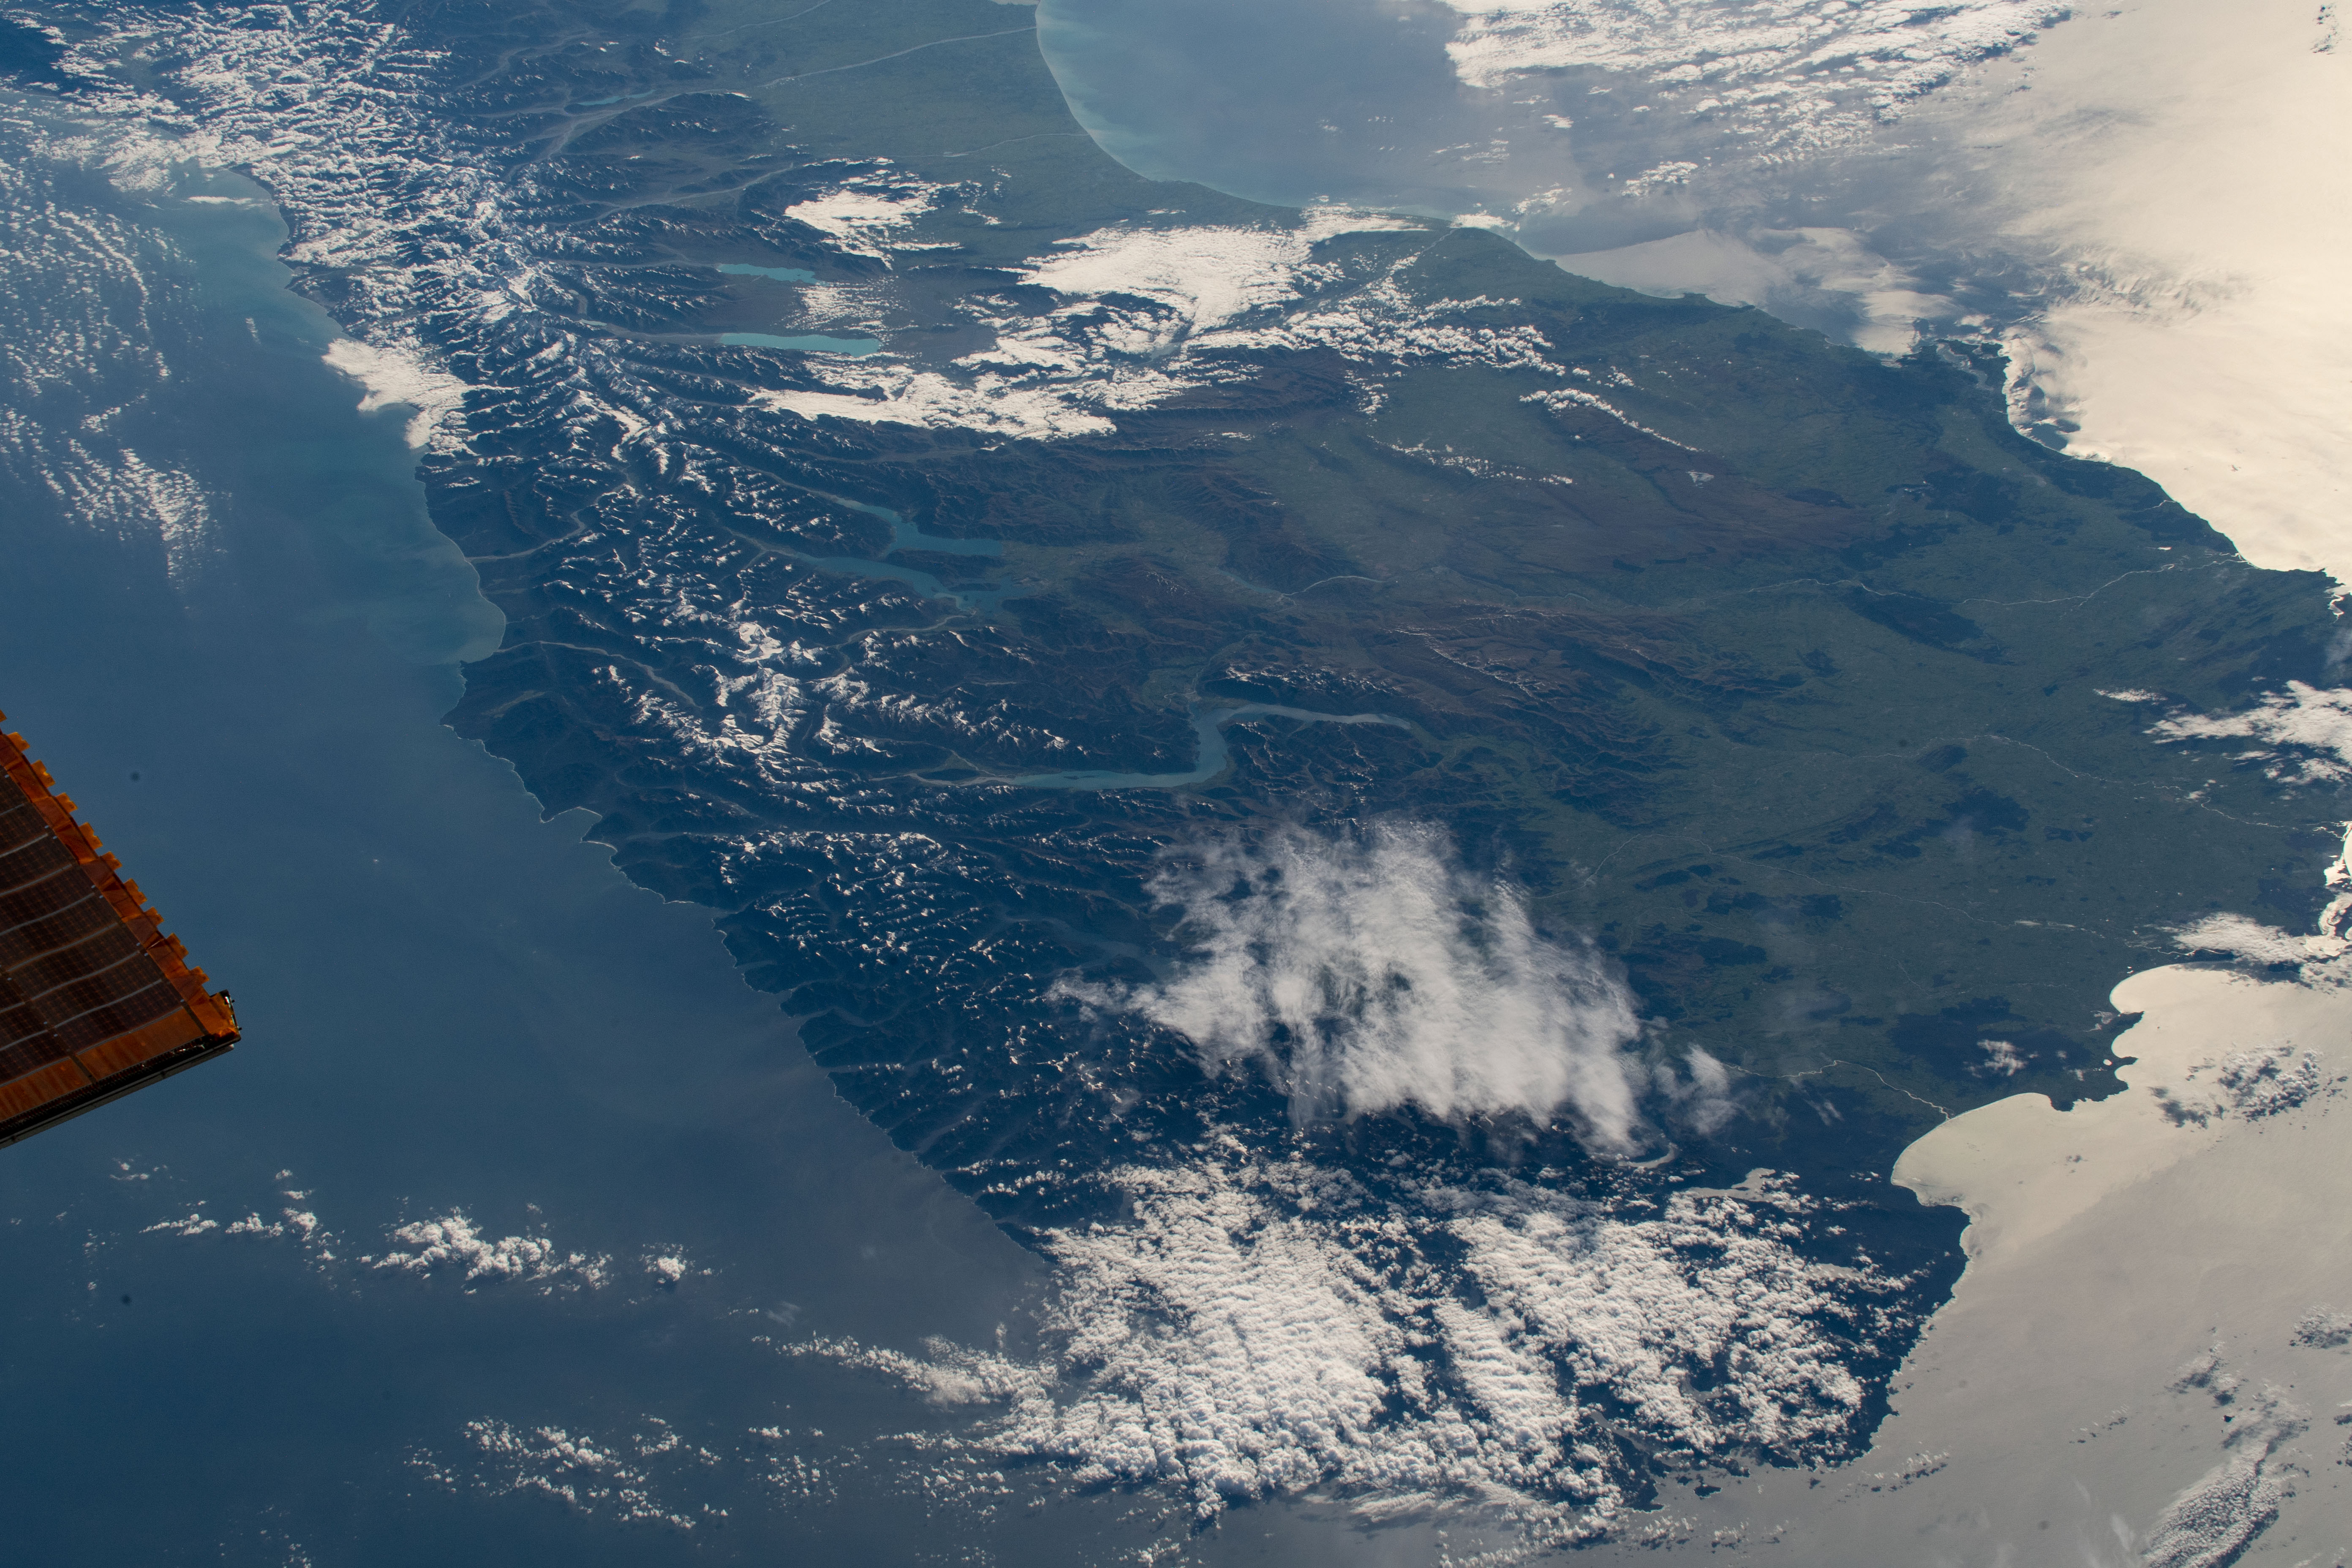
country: NEW ZEALAND-SI
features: SOUTH ISLAND, SOUTHERN ALPS MOUNTAINS, LAKE WAKATIPU, LAKE PUKAKI
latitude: -45.0
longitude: 168.5
